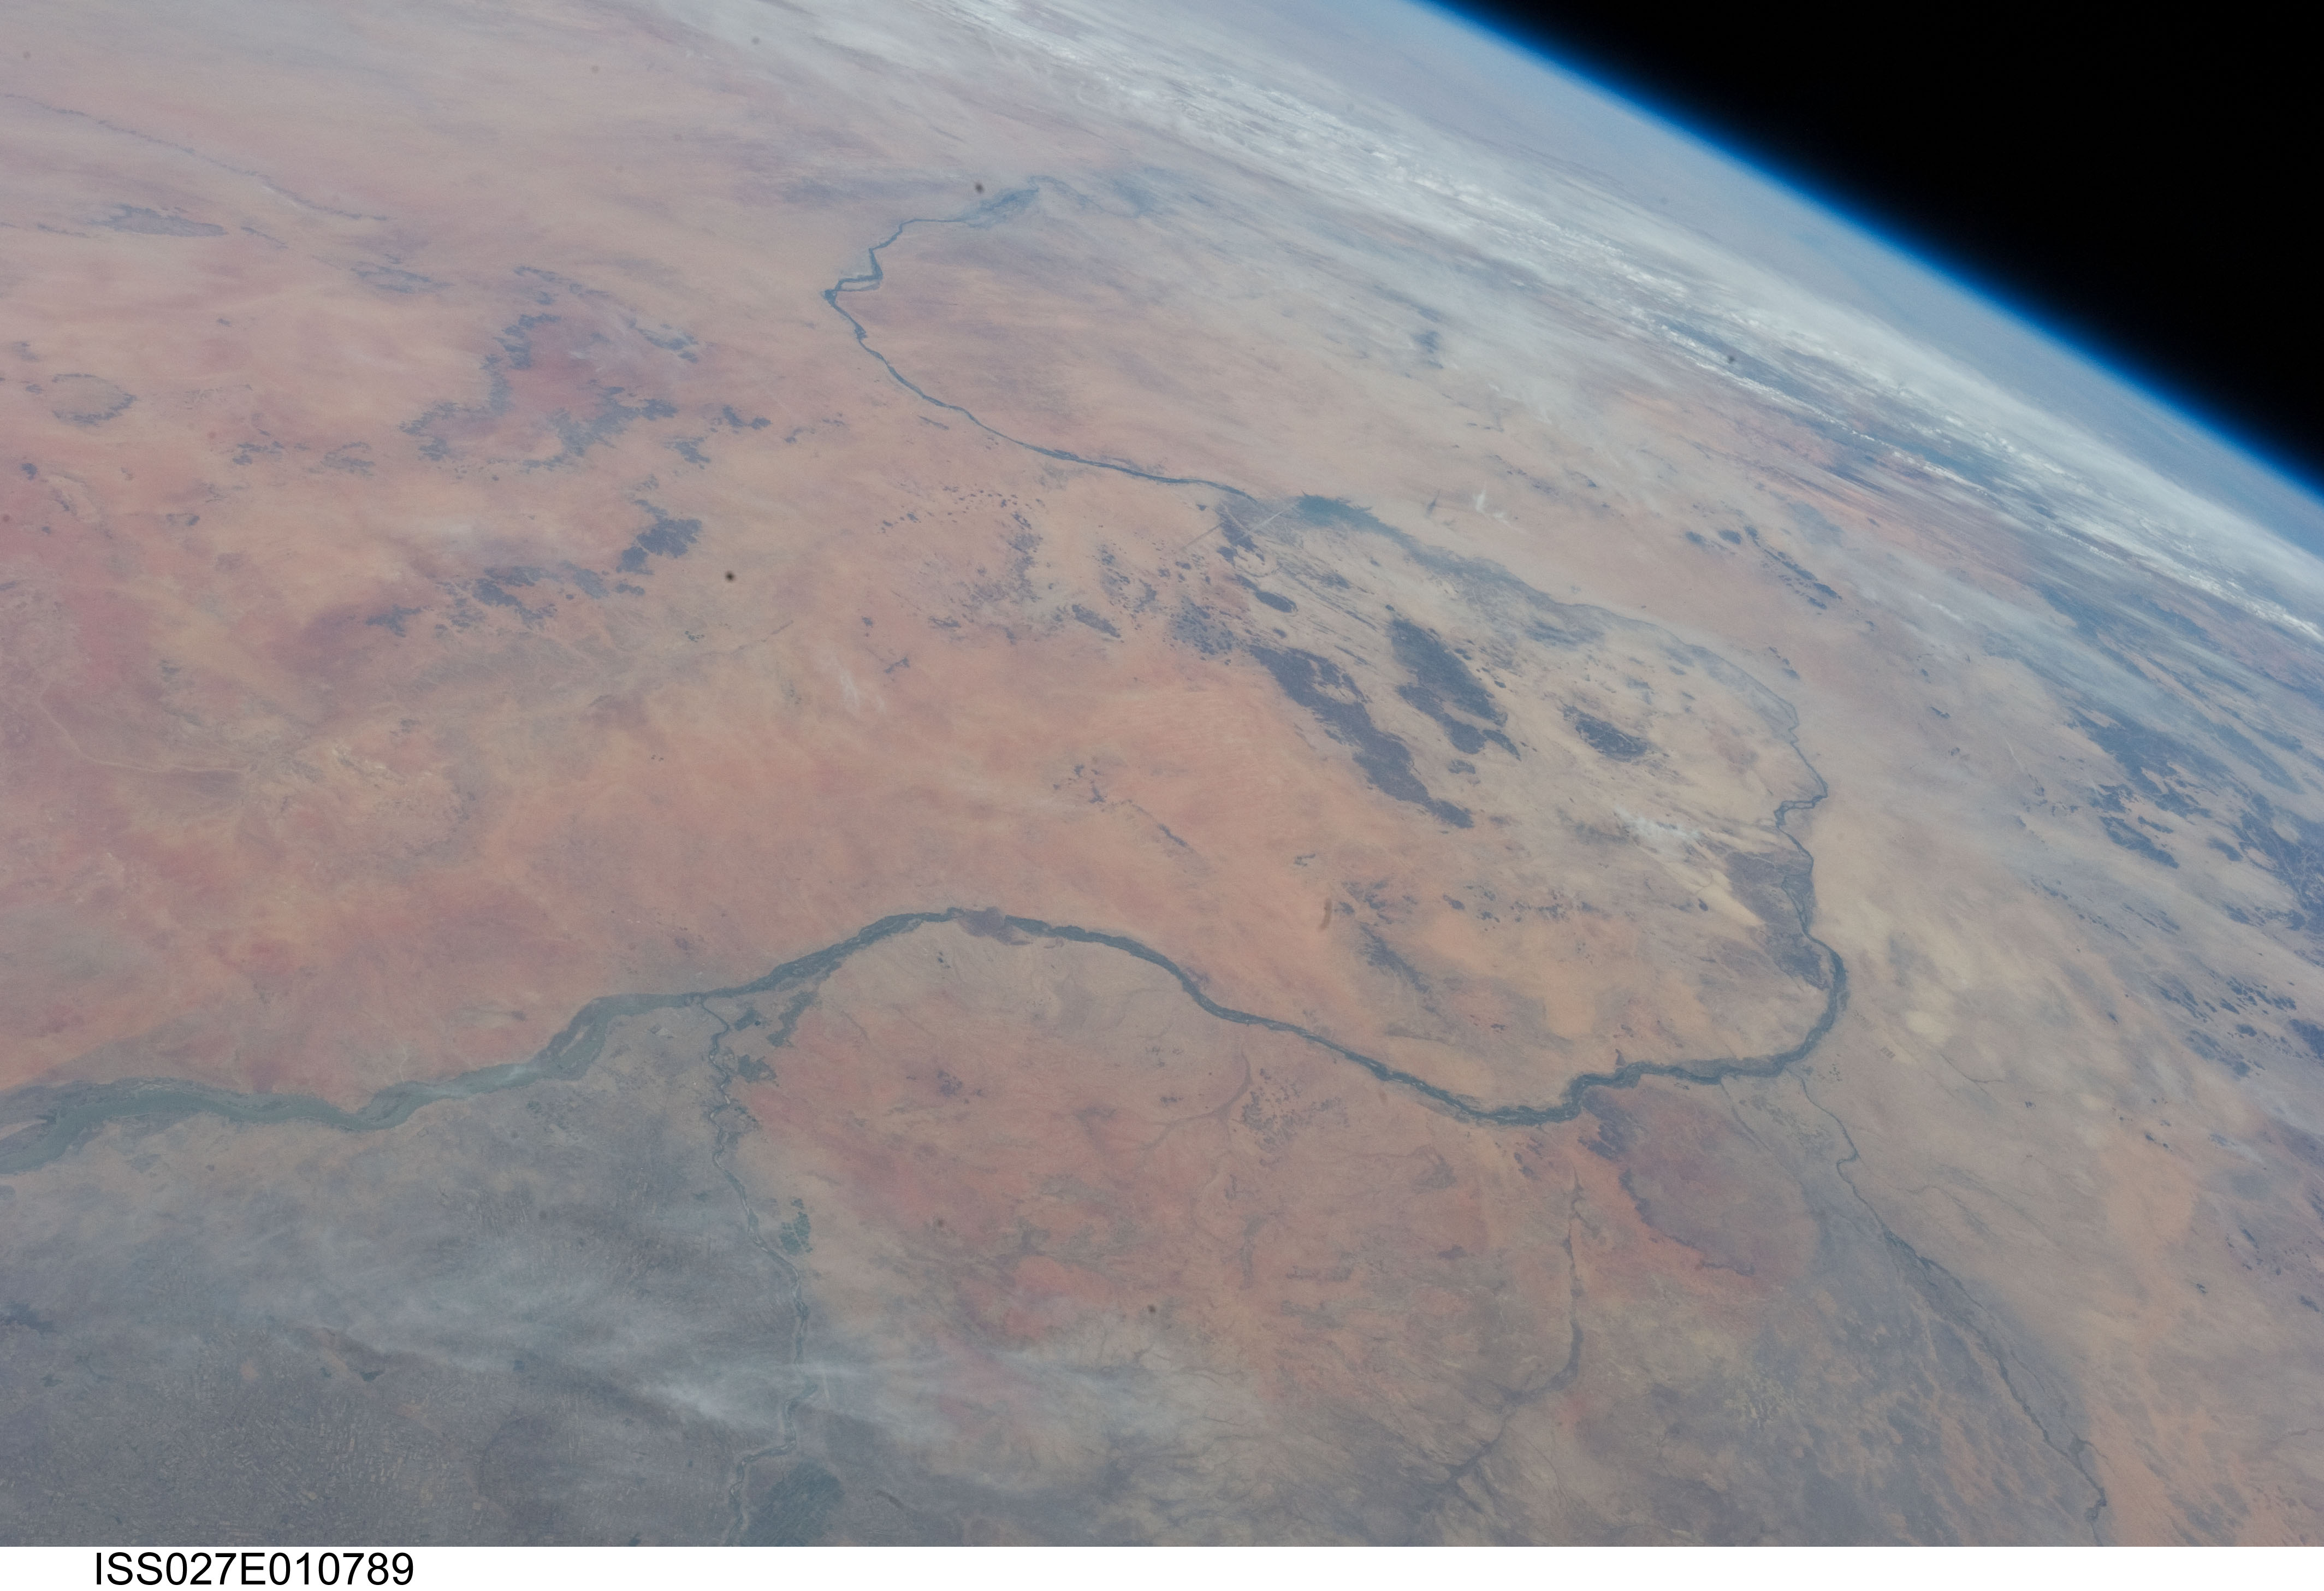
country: SUDAN
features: NILE RIVER BEND- PAN.
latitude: 17.5
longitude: 32.0
